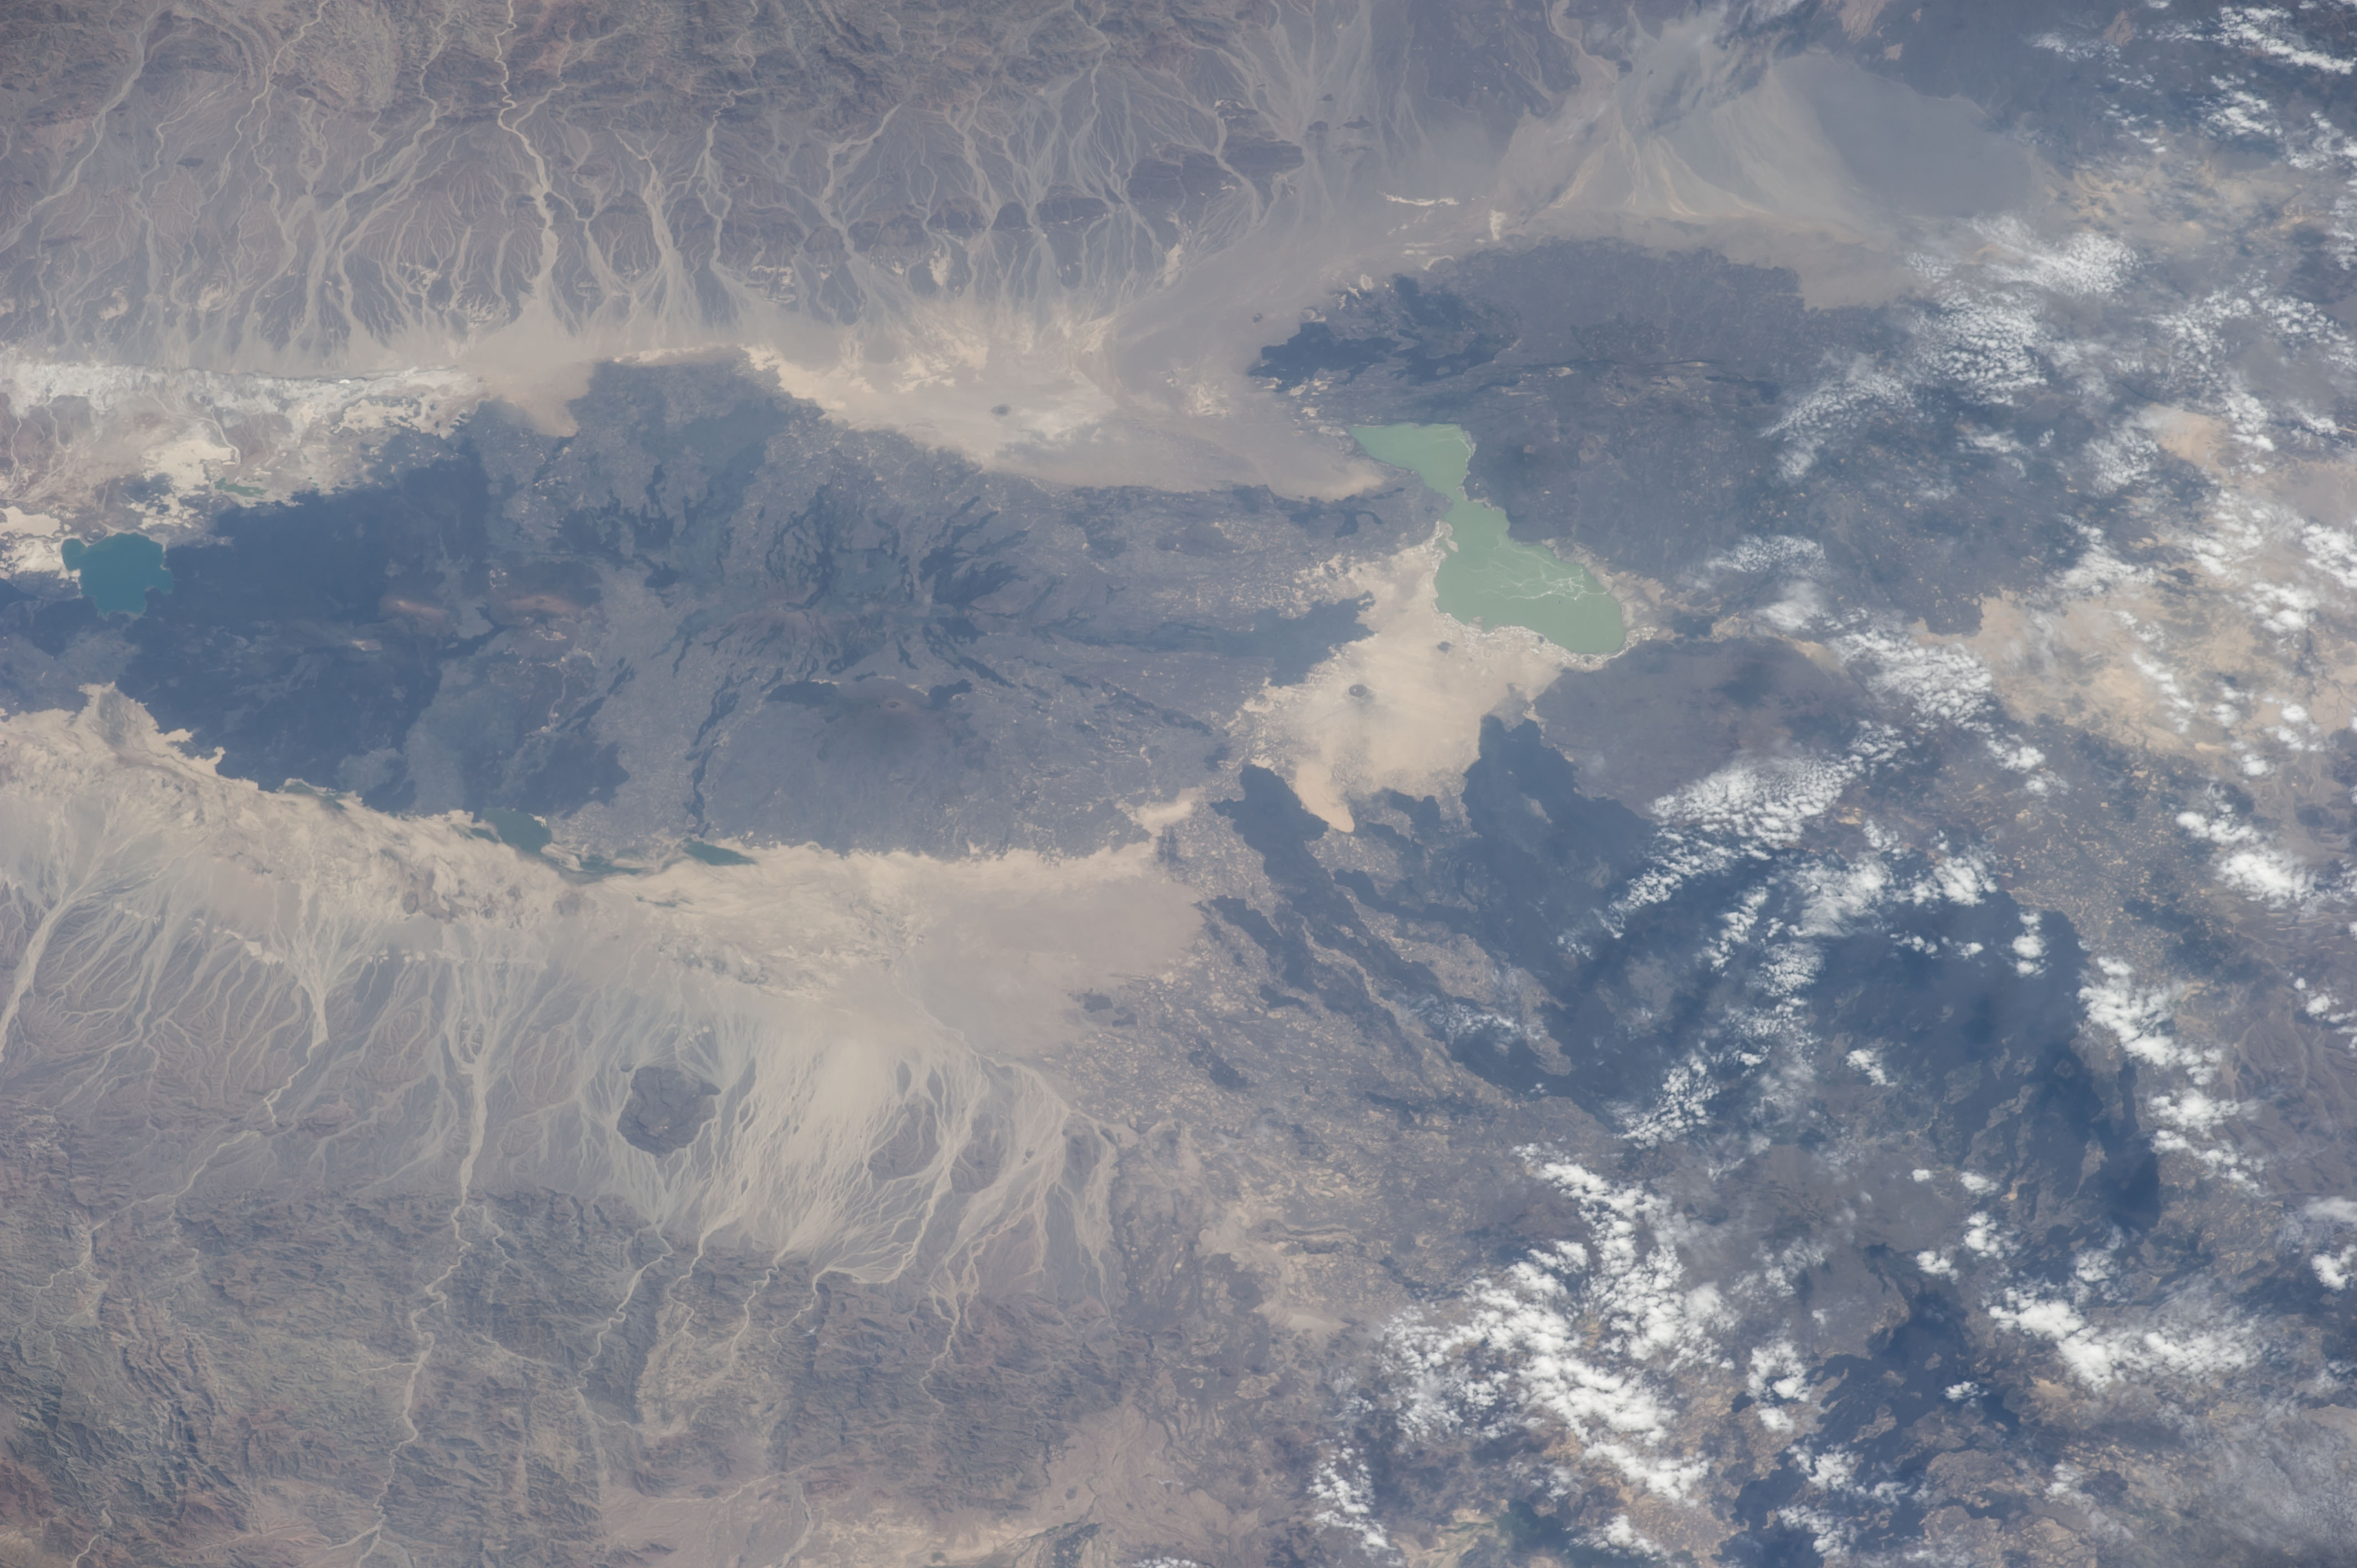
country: ETHIOPIA
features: AFAR REGION ETHIOPIA, ALE BAGU VOL., L. AFRERA, L. ASSALE, DANAKIL DES., EASTERN RIFT V., BORALE ALE VOL., ERTA ALE VOL.
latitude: 13.4
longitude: 40.7
